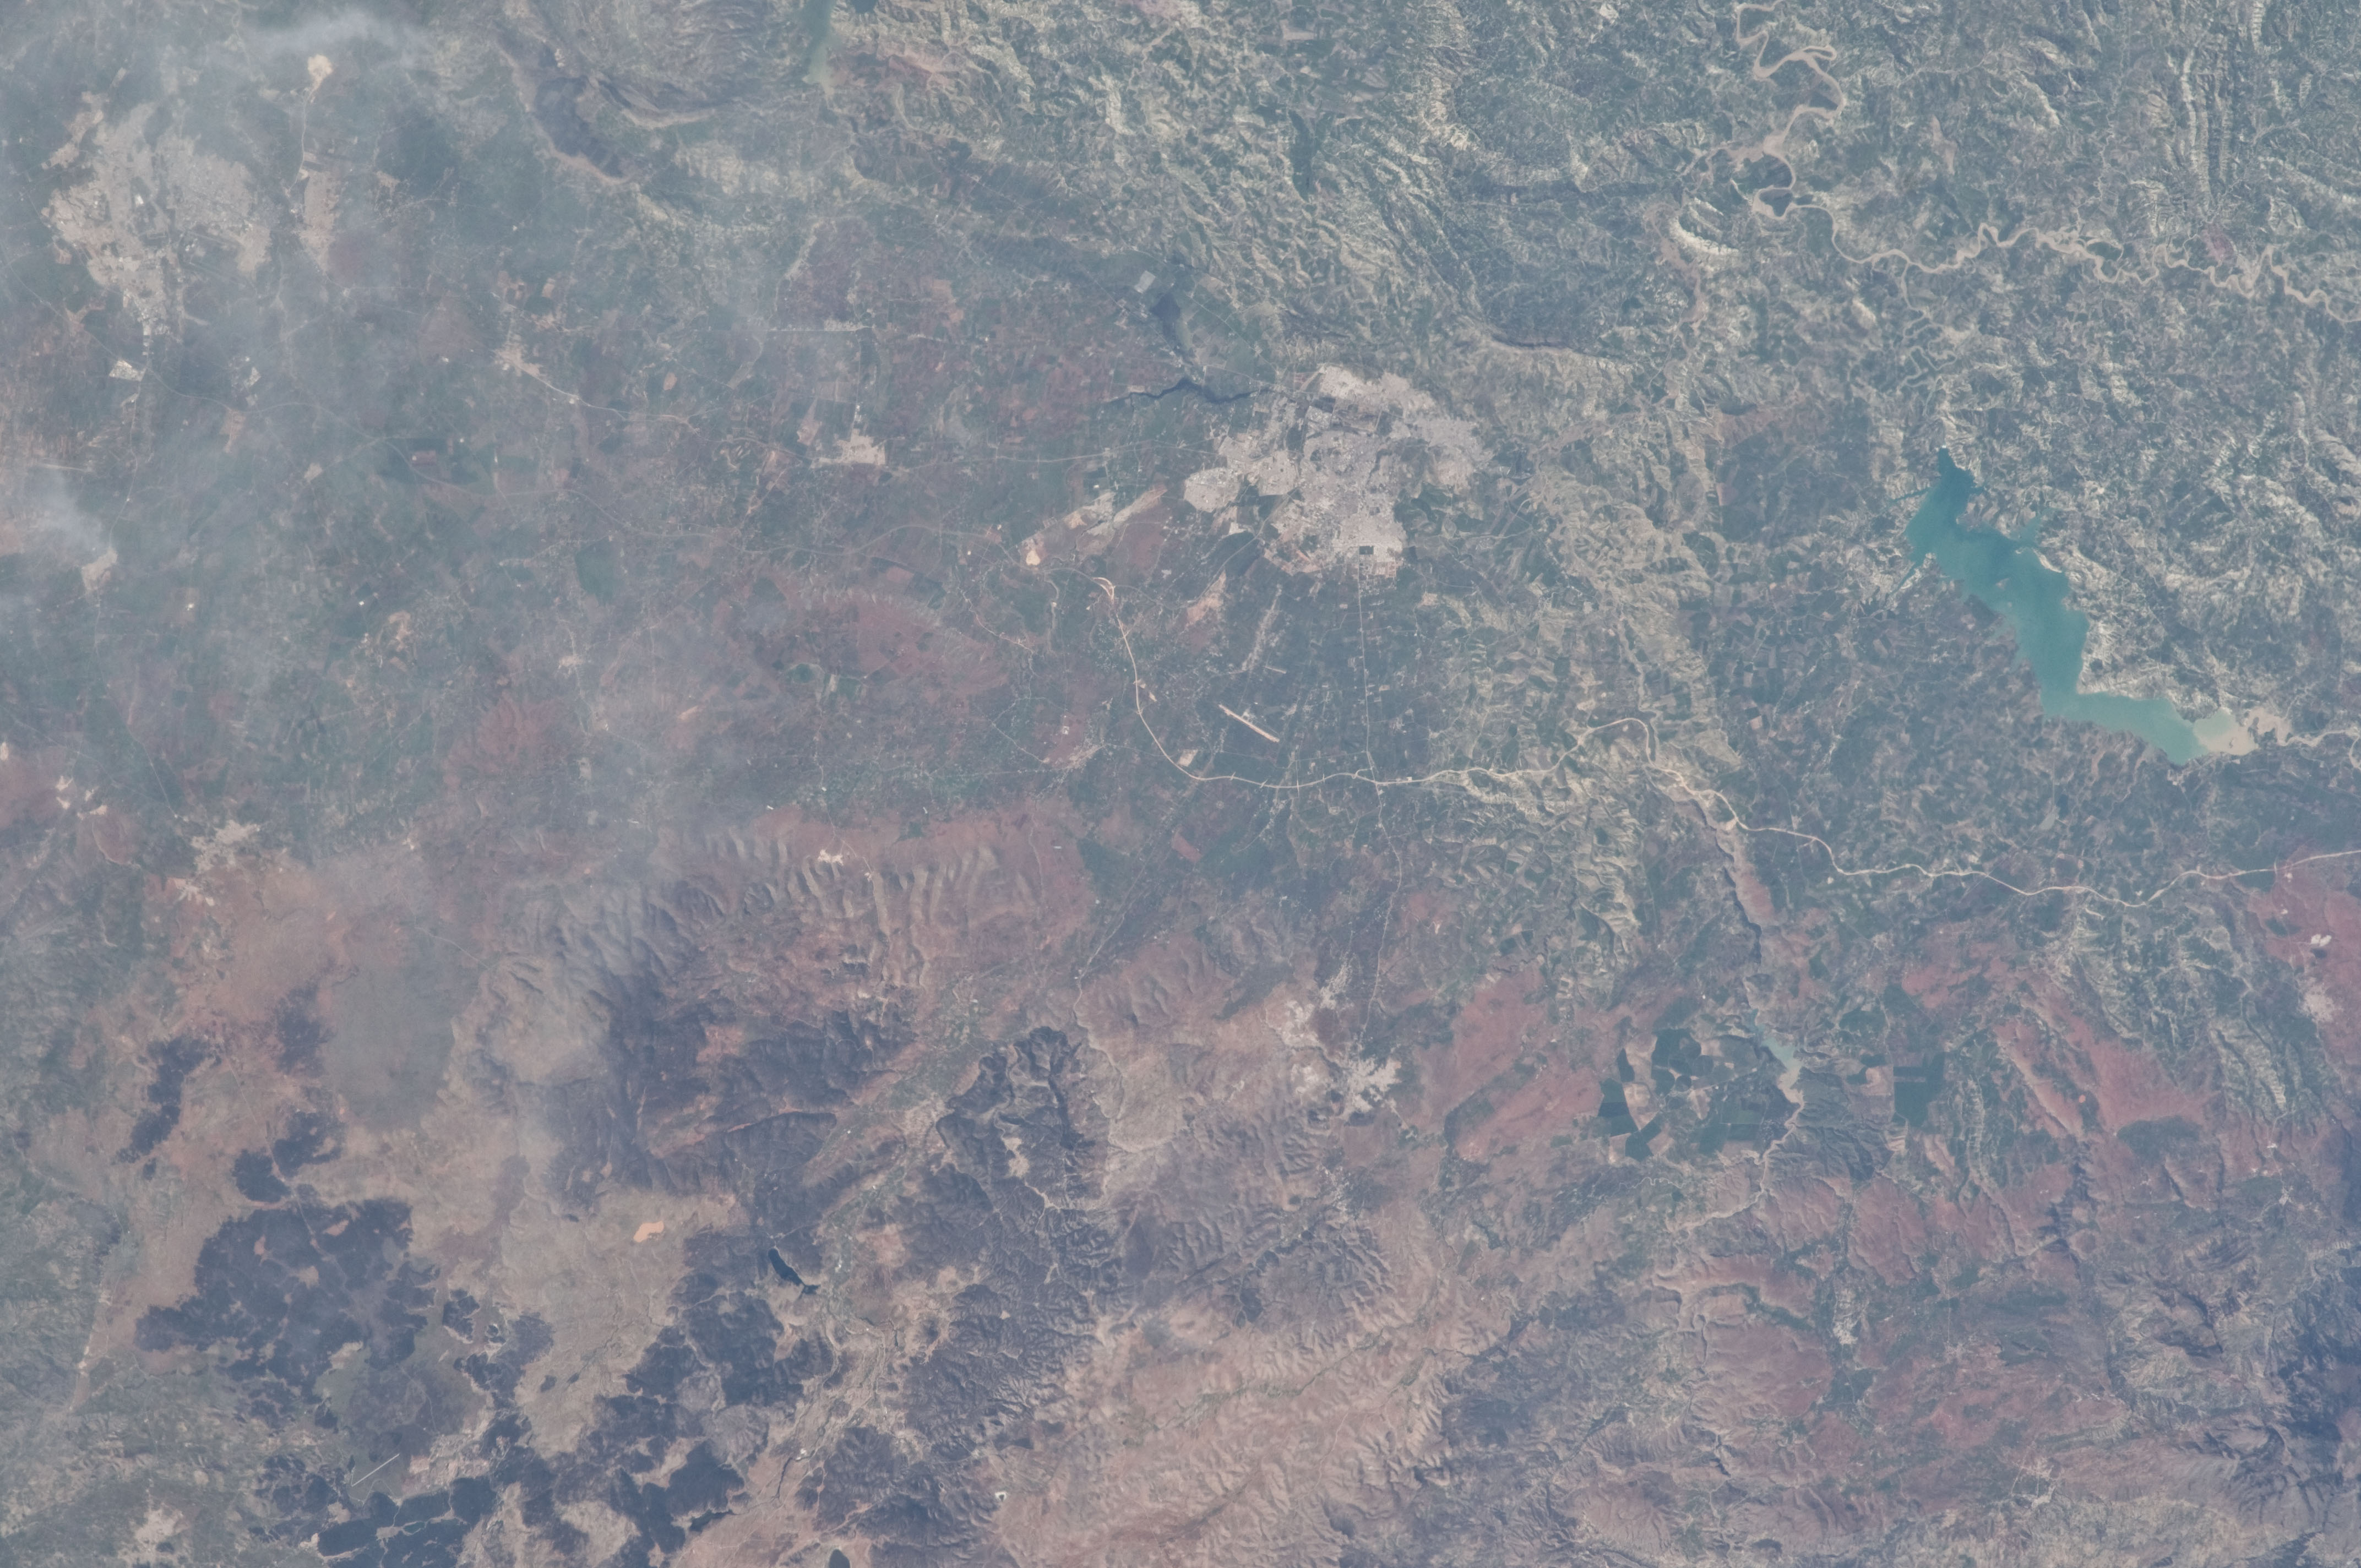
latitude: 33.9
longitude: -5.0
